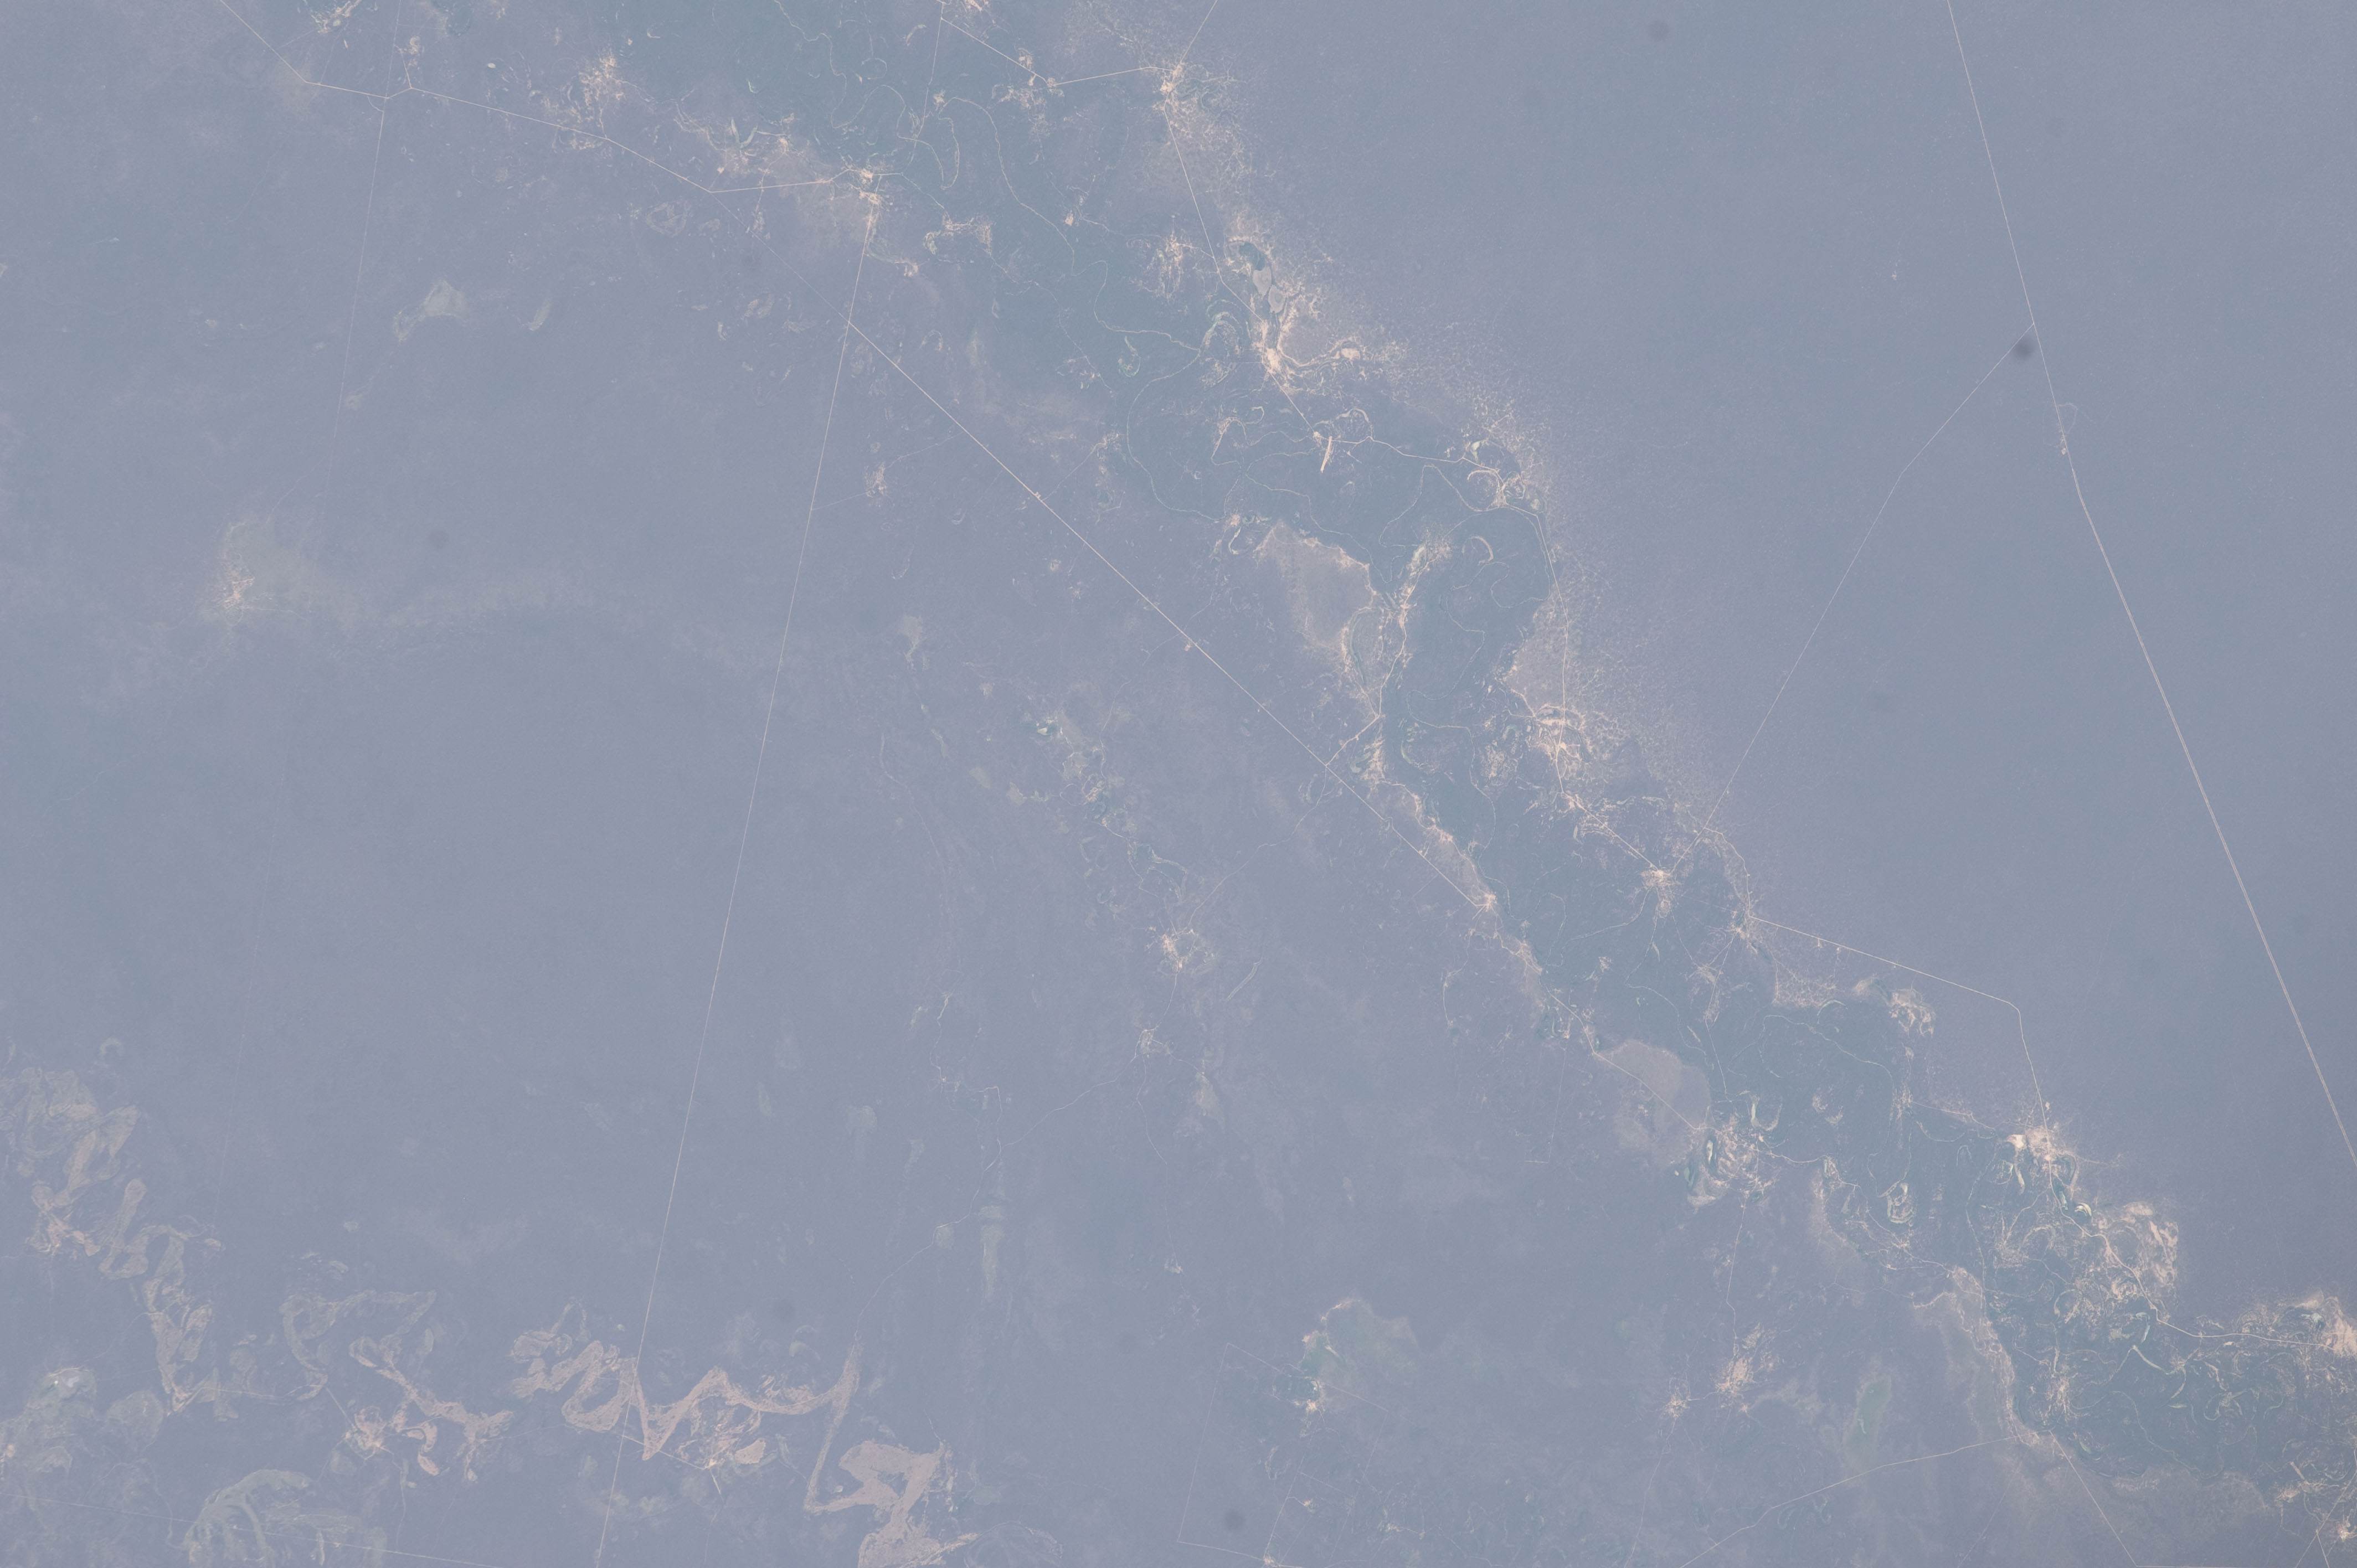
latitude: -24.7
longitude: -61.9
